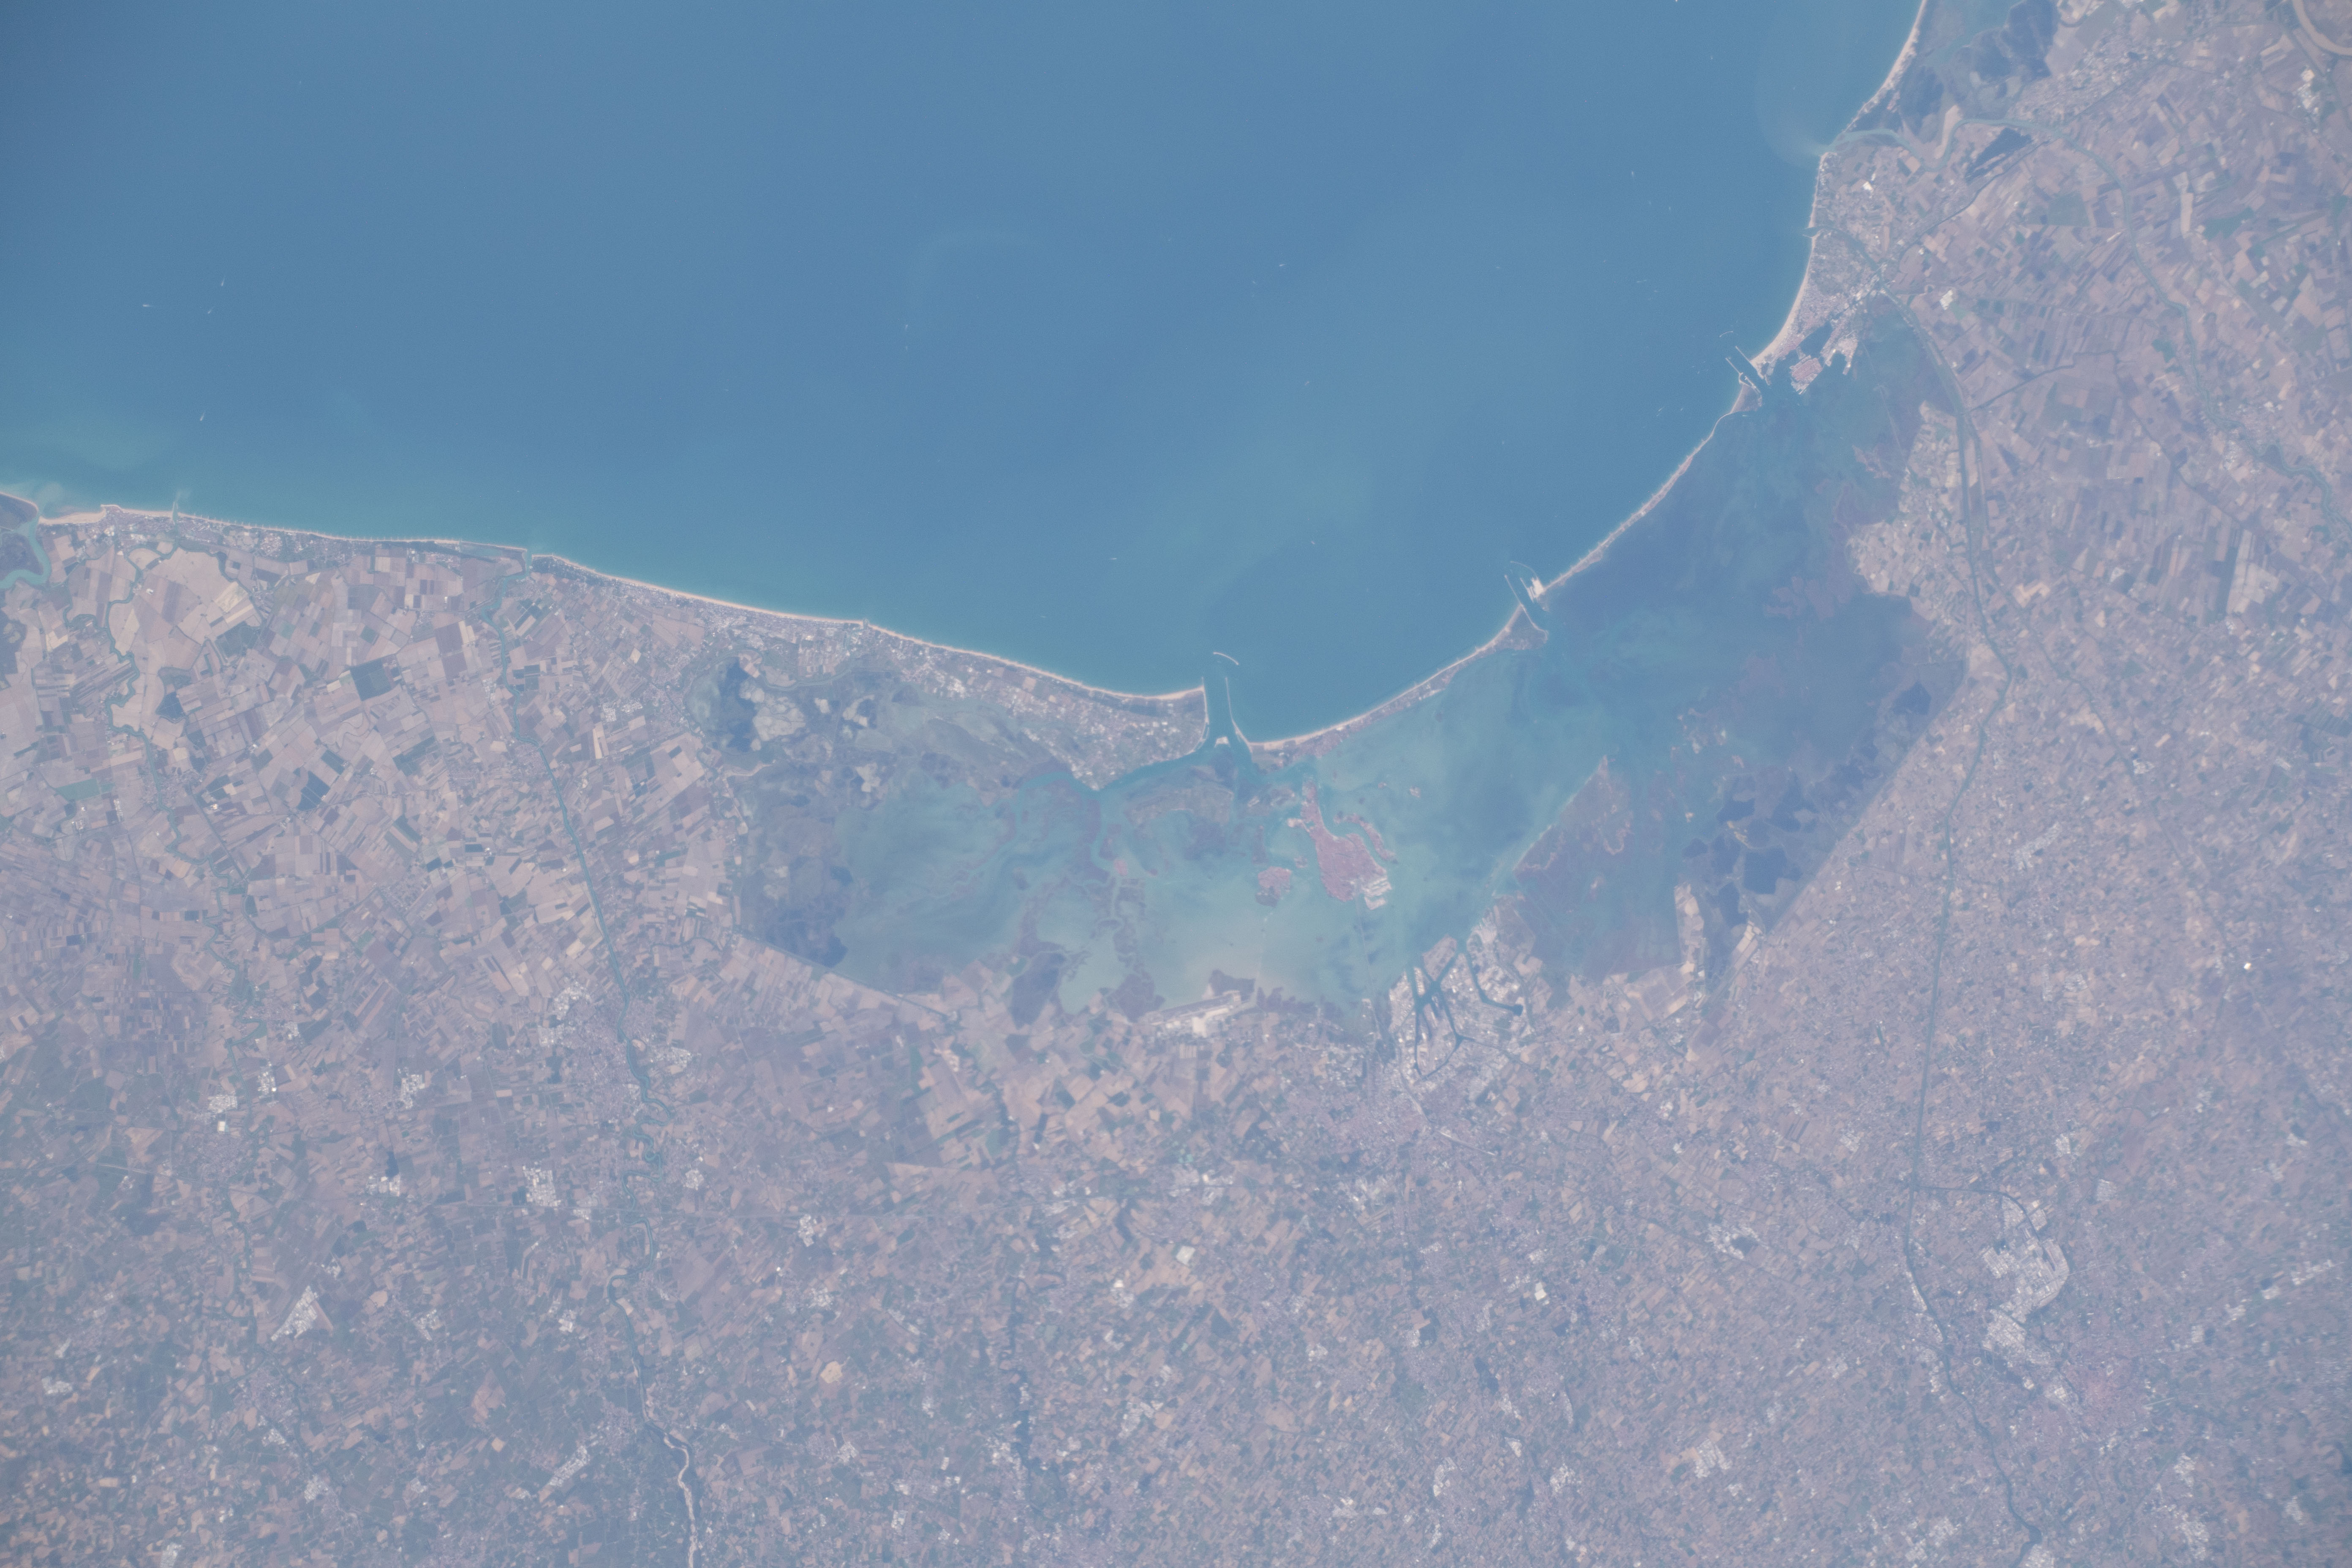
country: ITALY
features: VENETIAN LAGOON, VENICE, GULF OF TRIESTE
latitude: 45.5
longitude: 12.4
